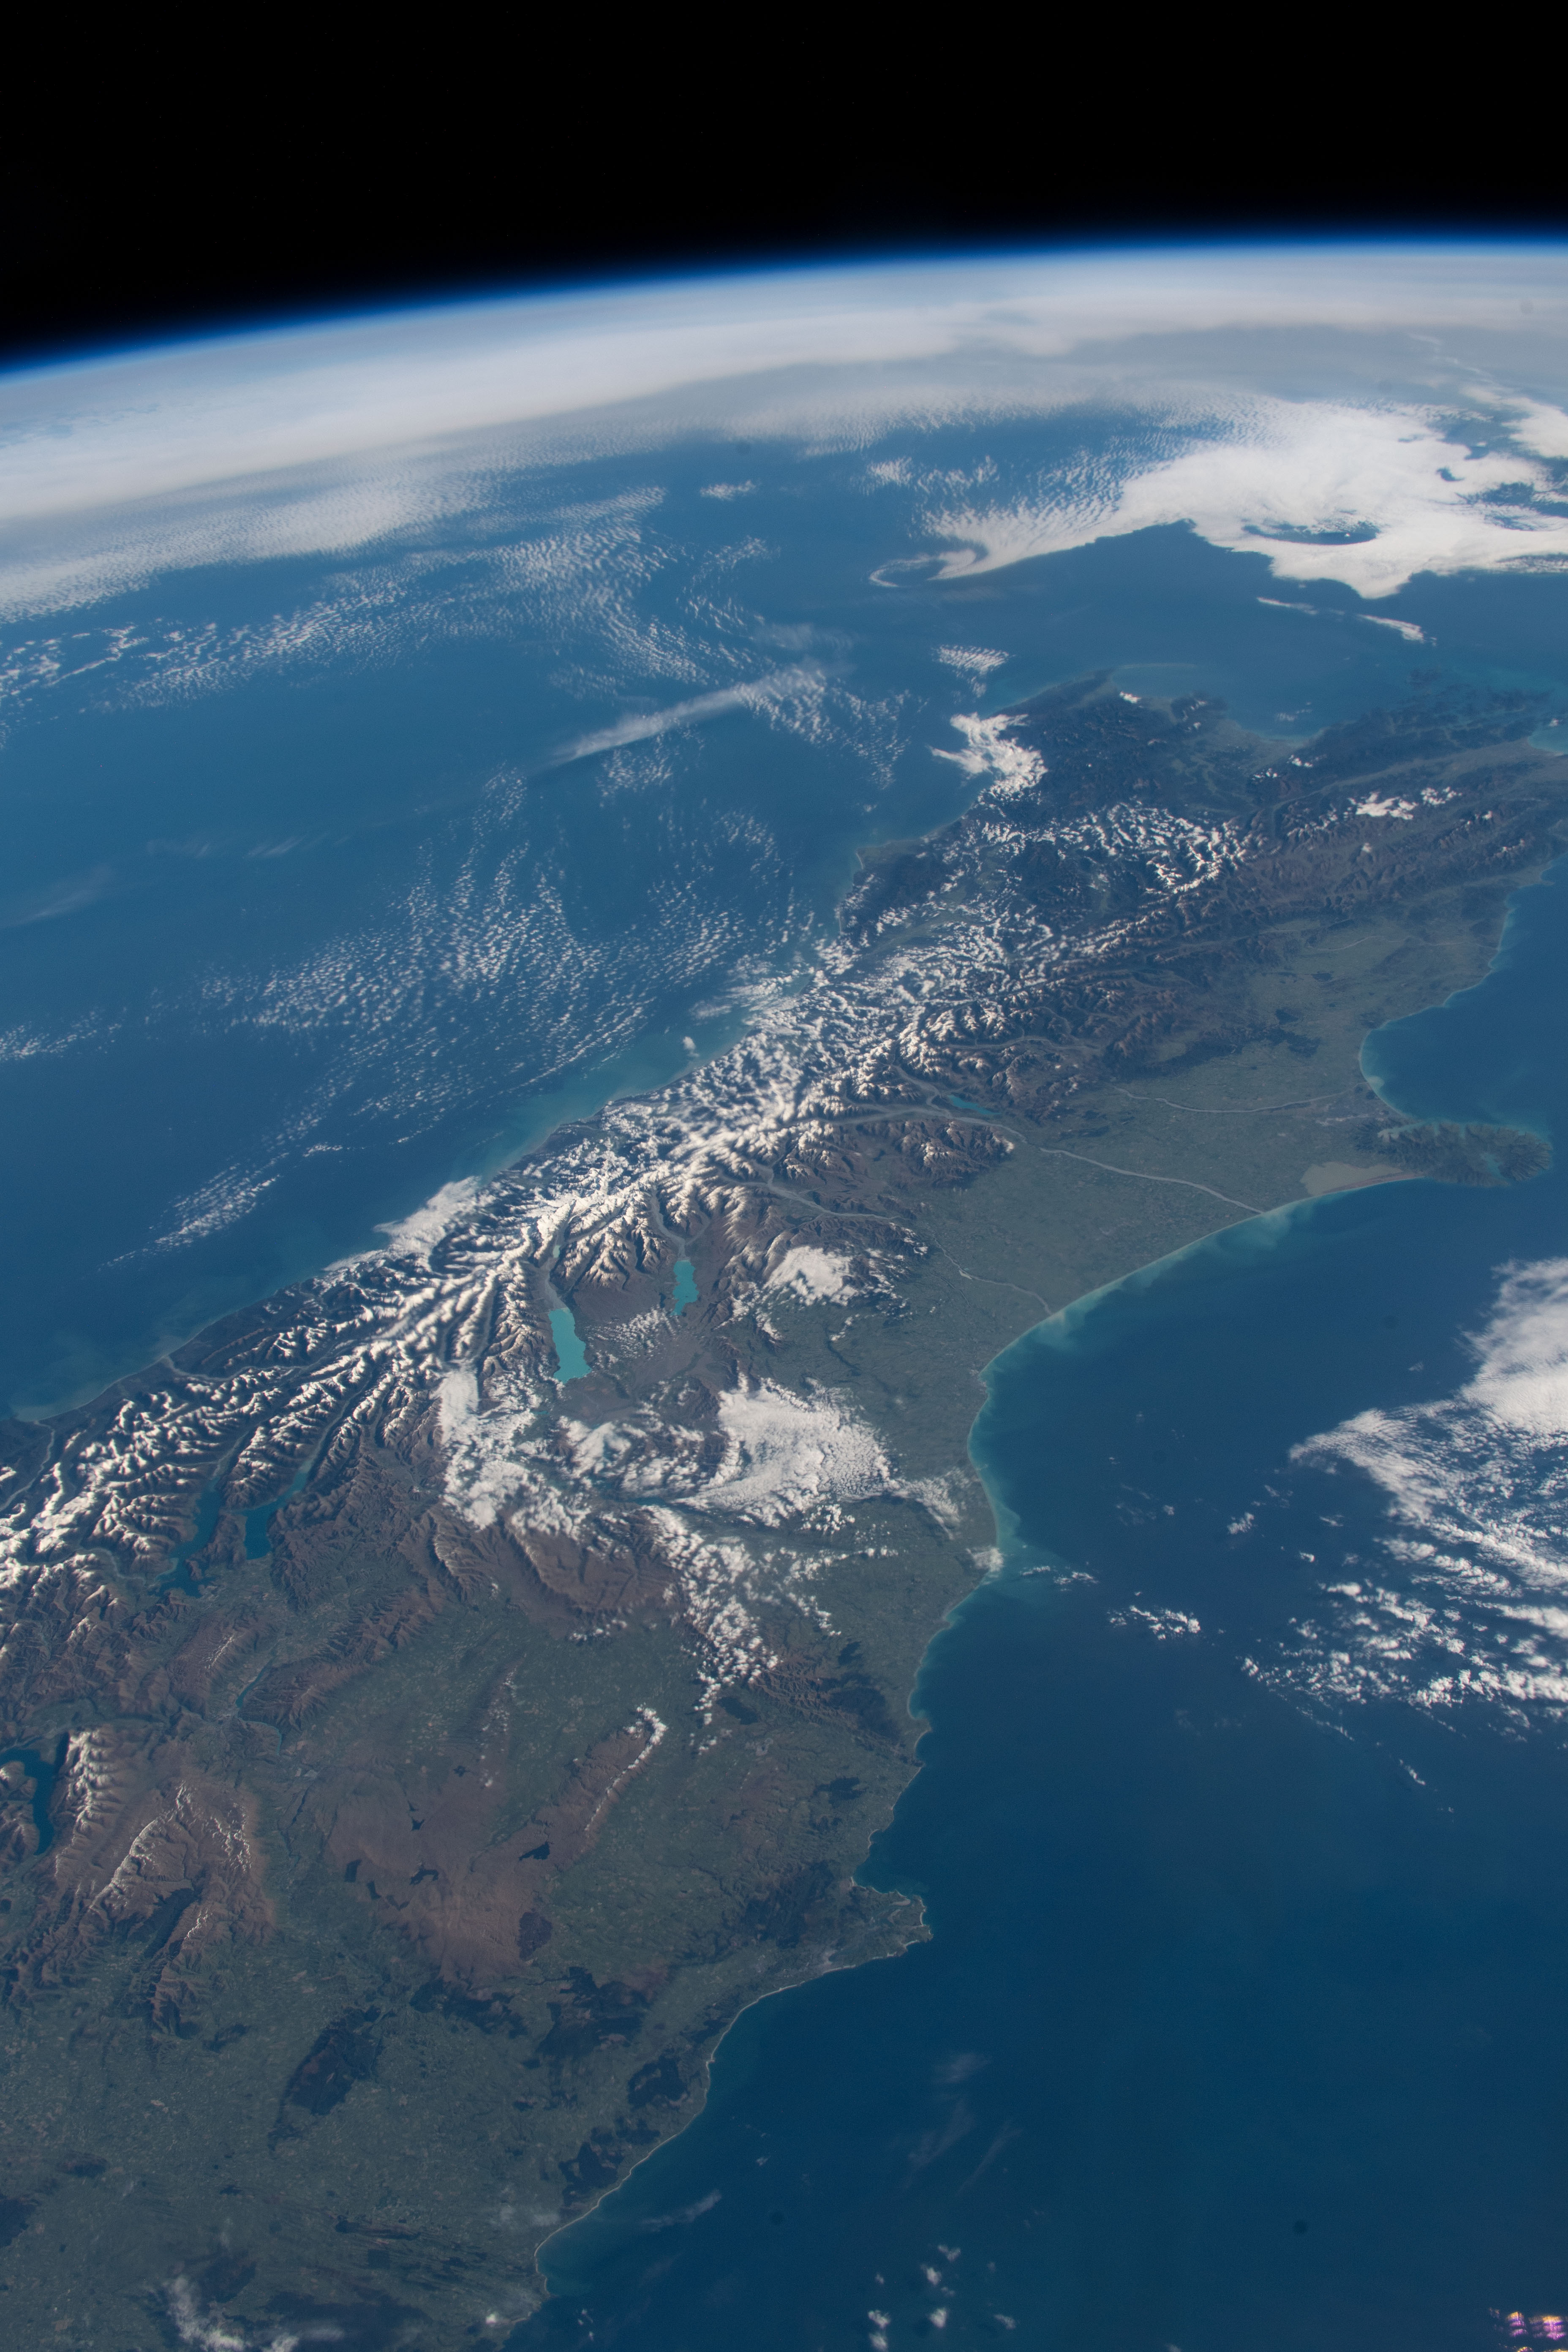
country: NEW ZEALAND-SI
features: NEW ZELAND, SOUTH ISLAND, SOUTHERN ALPS MOUNTAINS, LAKE PUKAKI, LAKE TEKAPO
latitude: -43.5
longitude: 171.5
